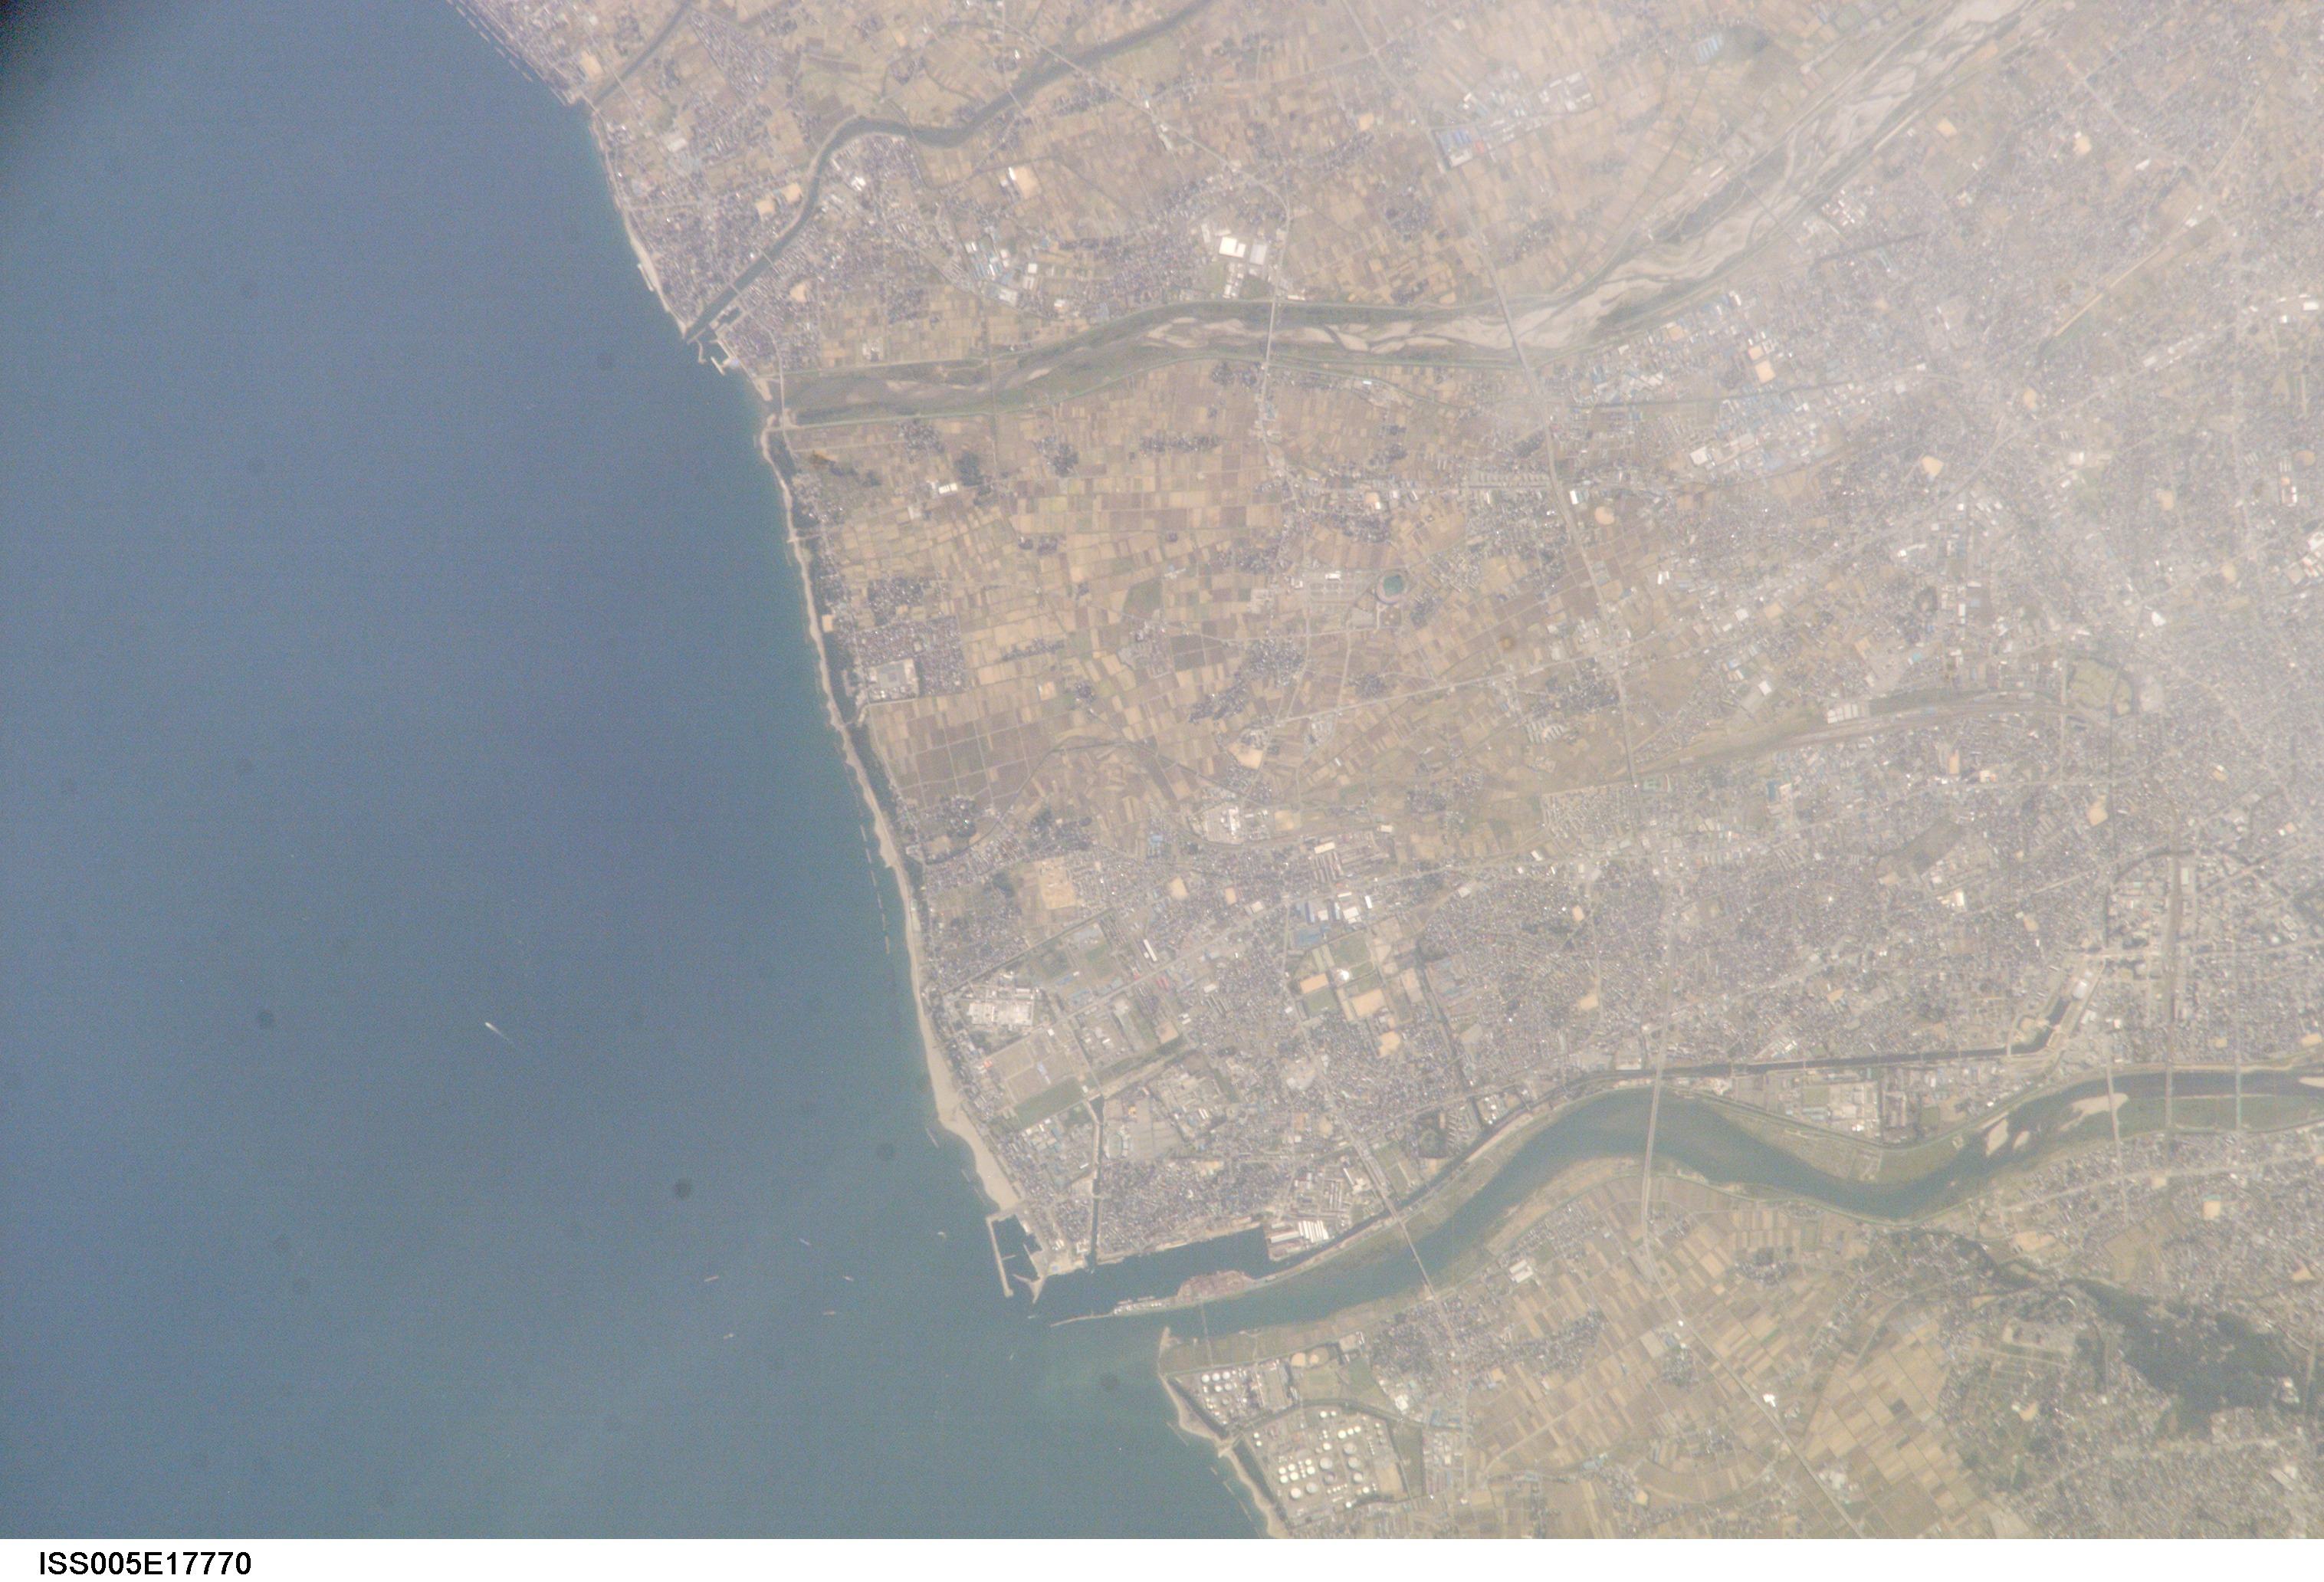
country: JAPAN
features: TOYAMA AREA
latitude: 36.5
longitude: 137.0
